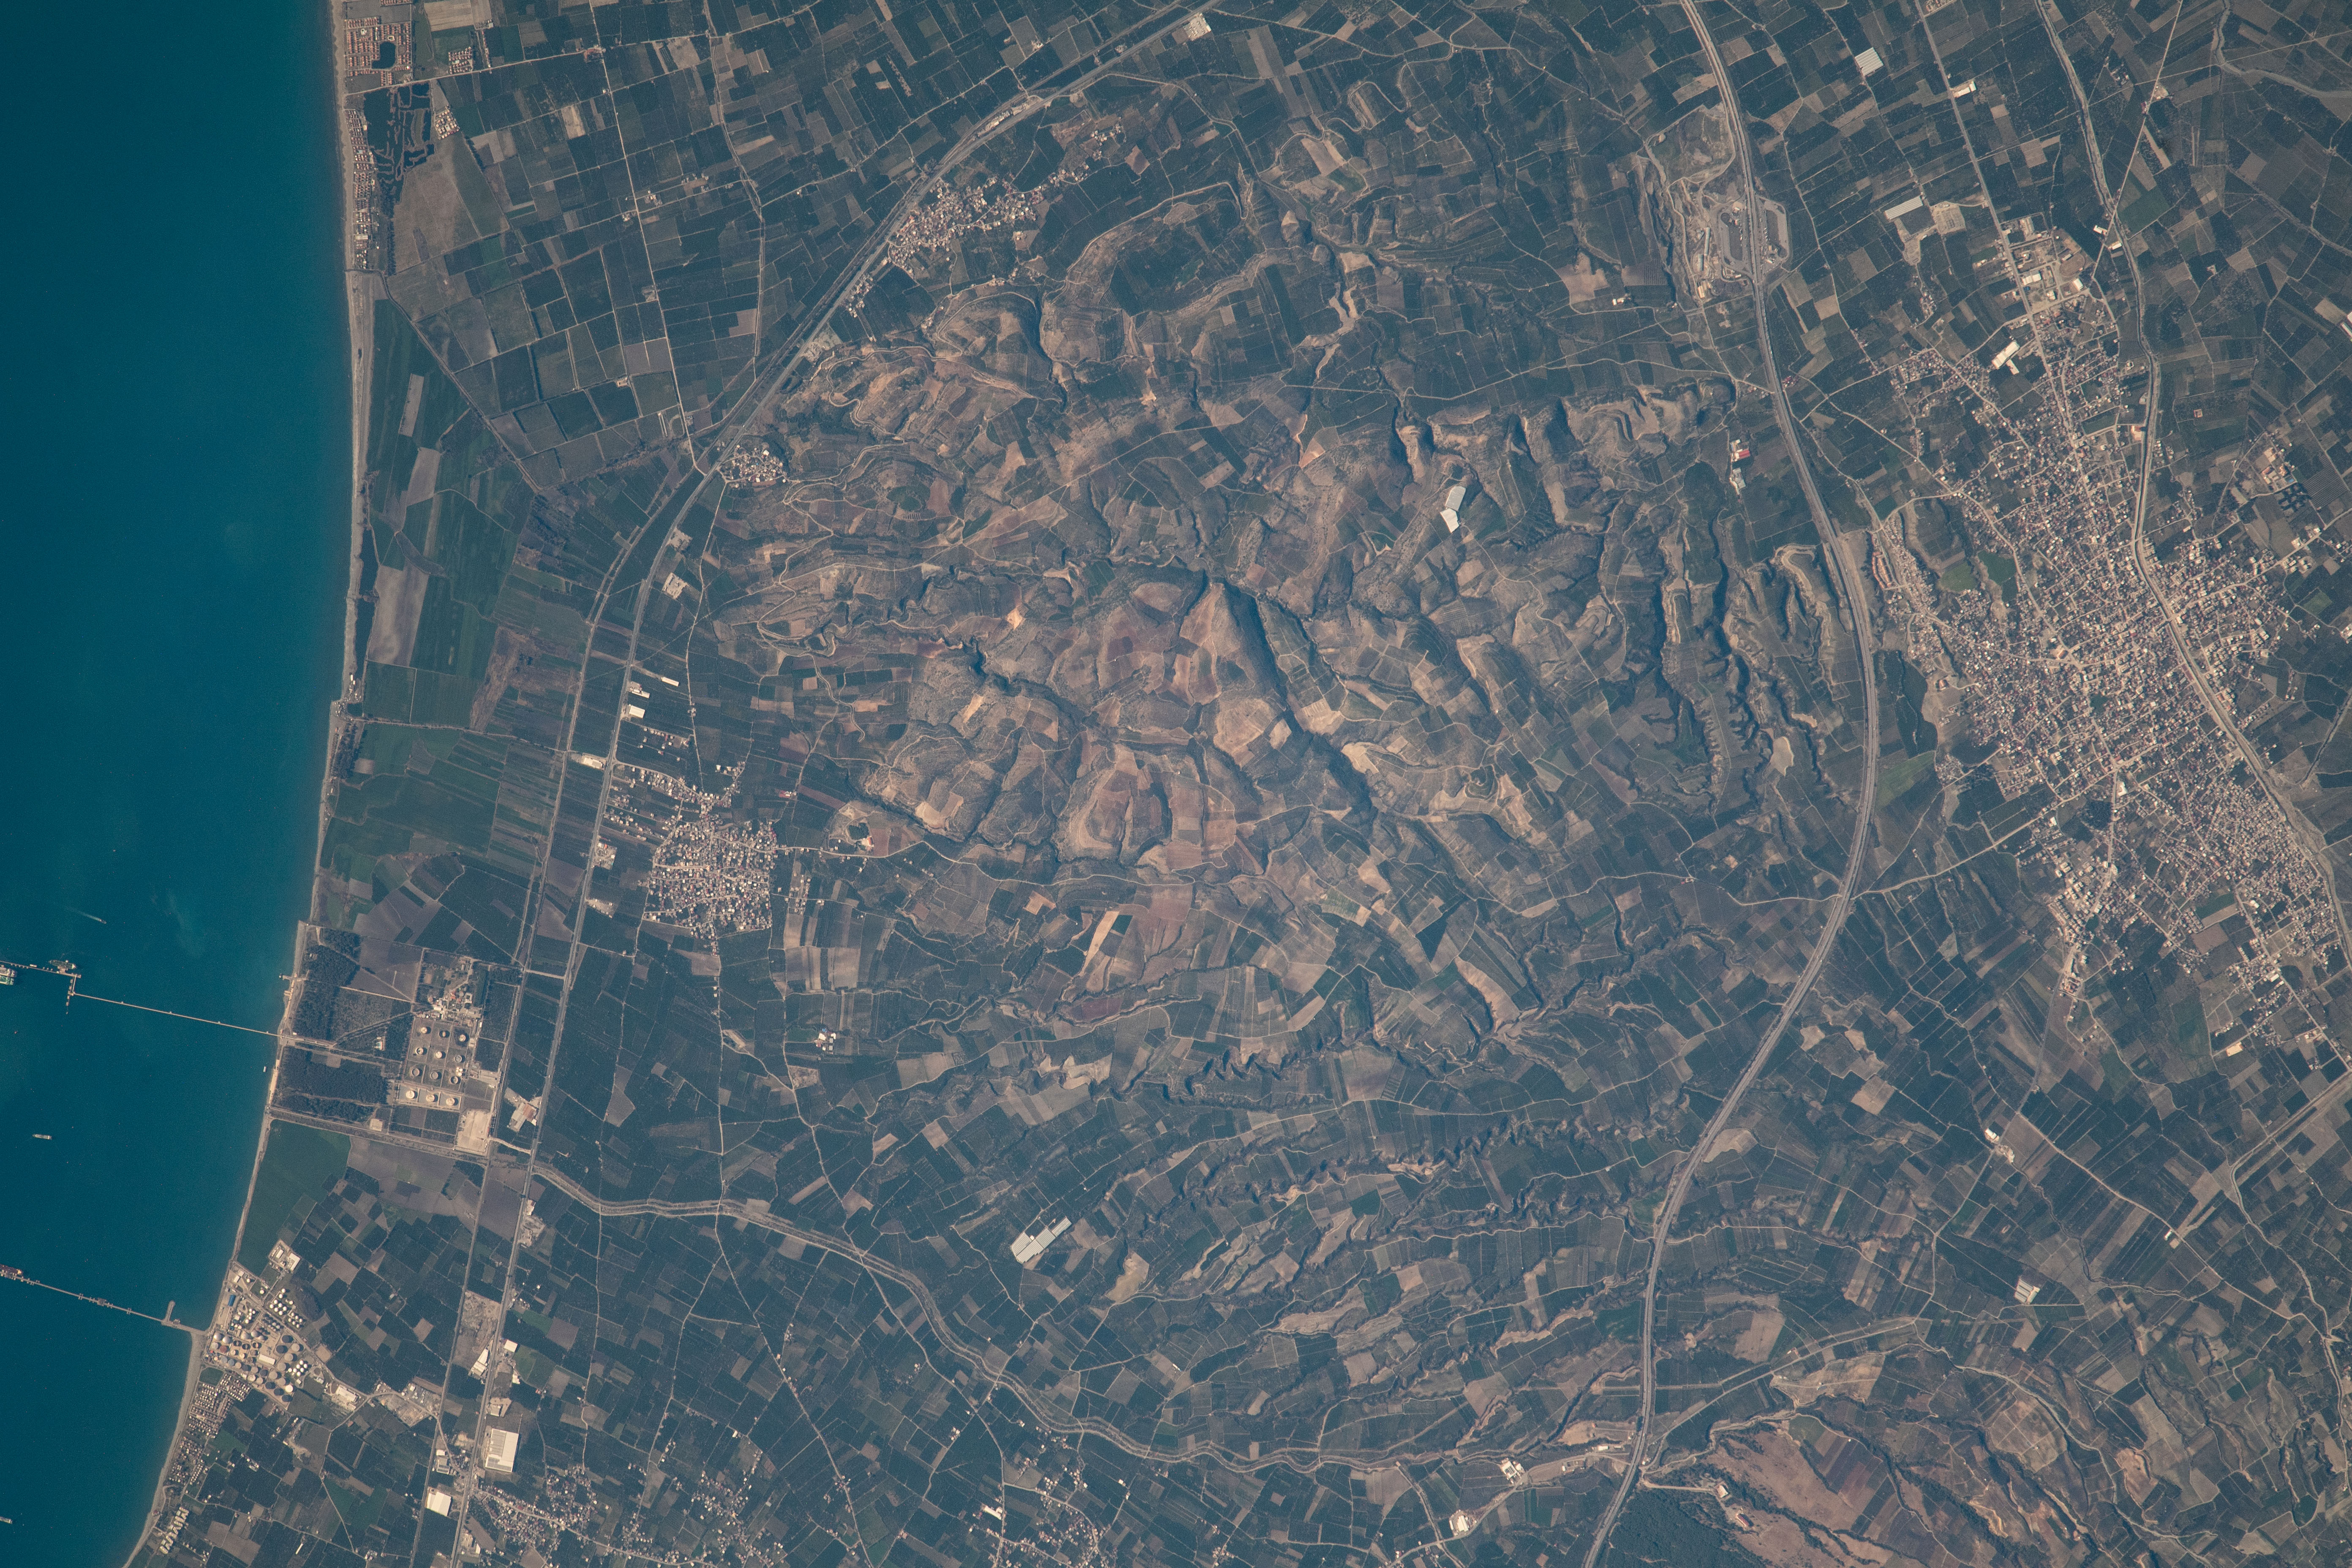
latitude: 36.9
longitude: 36.2
